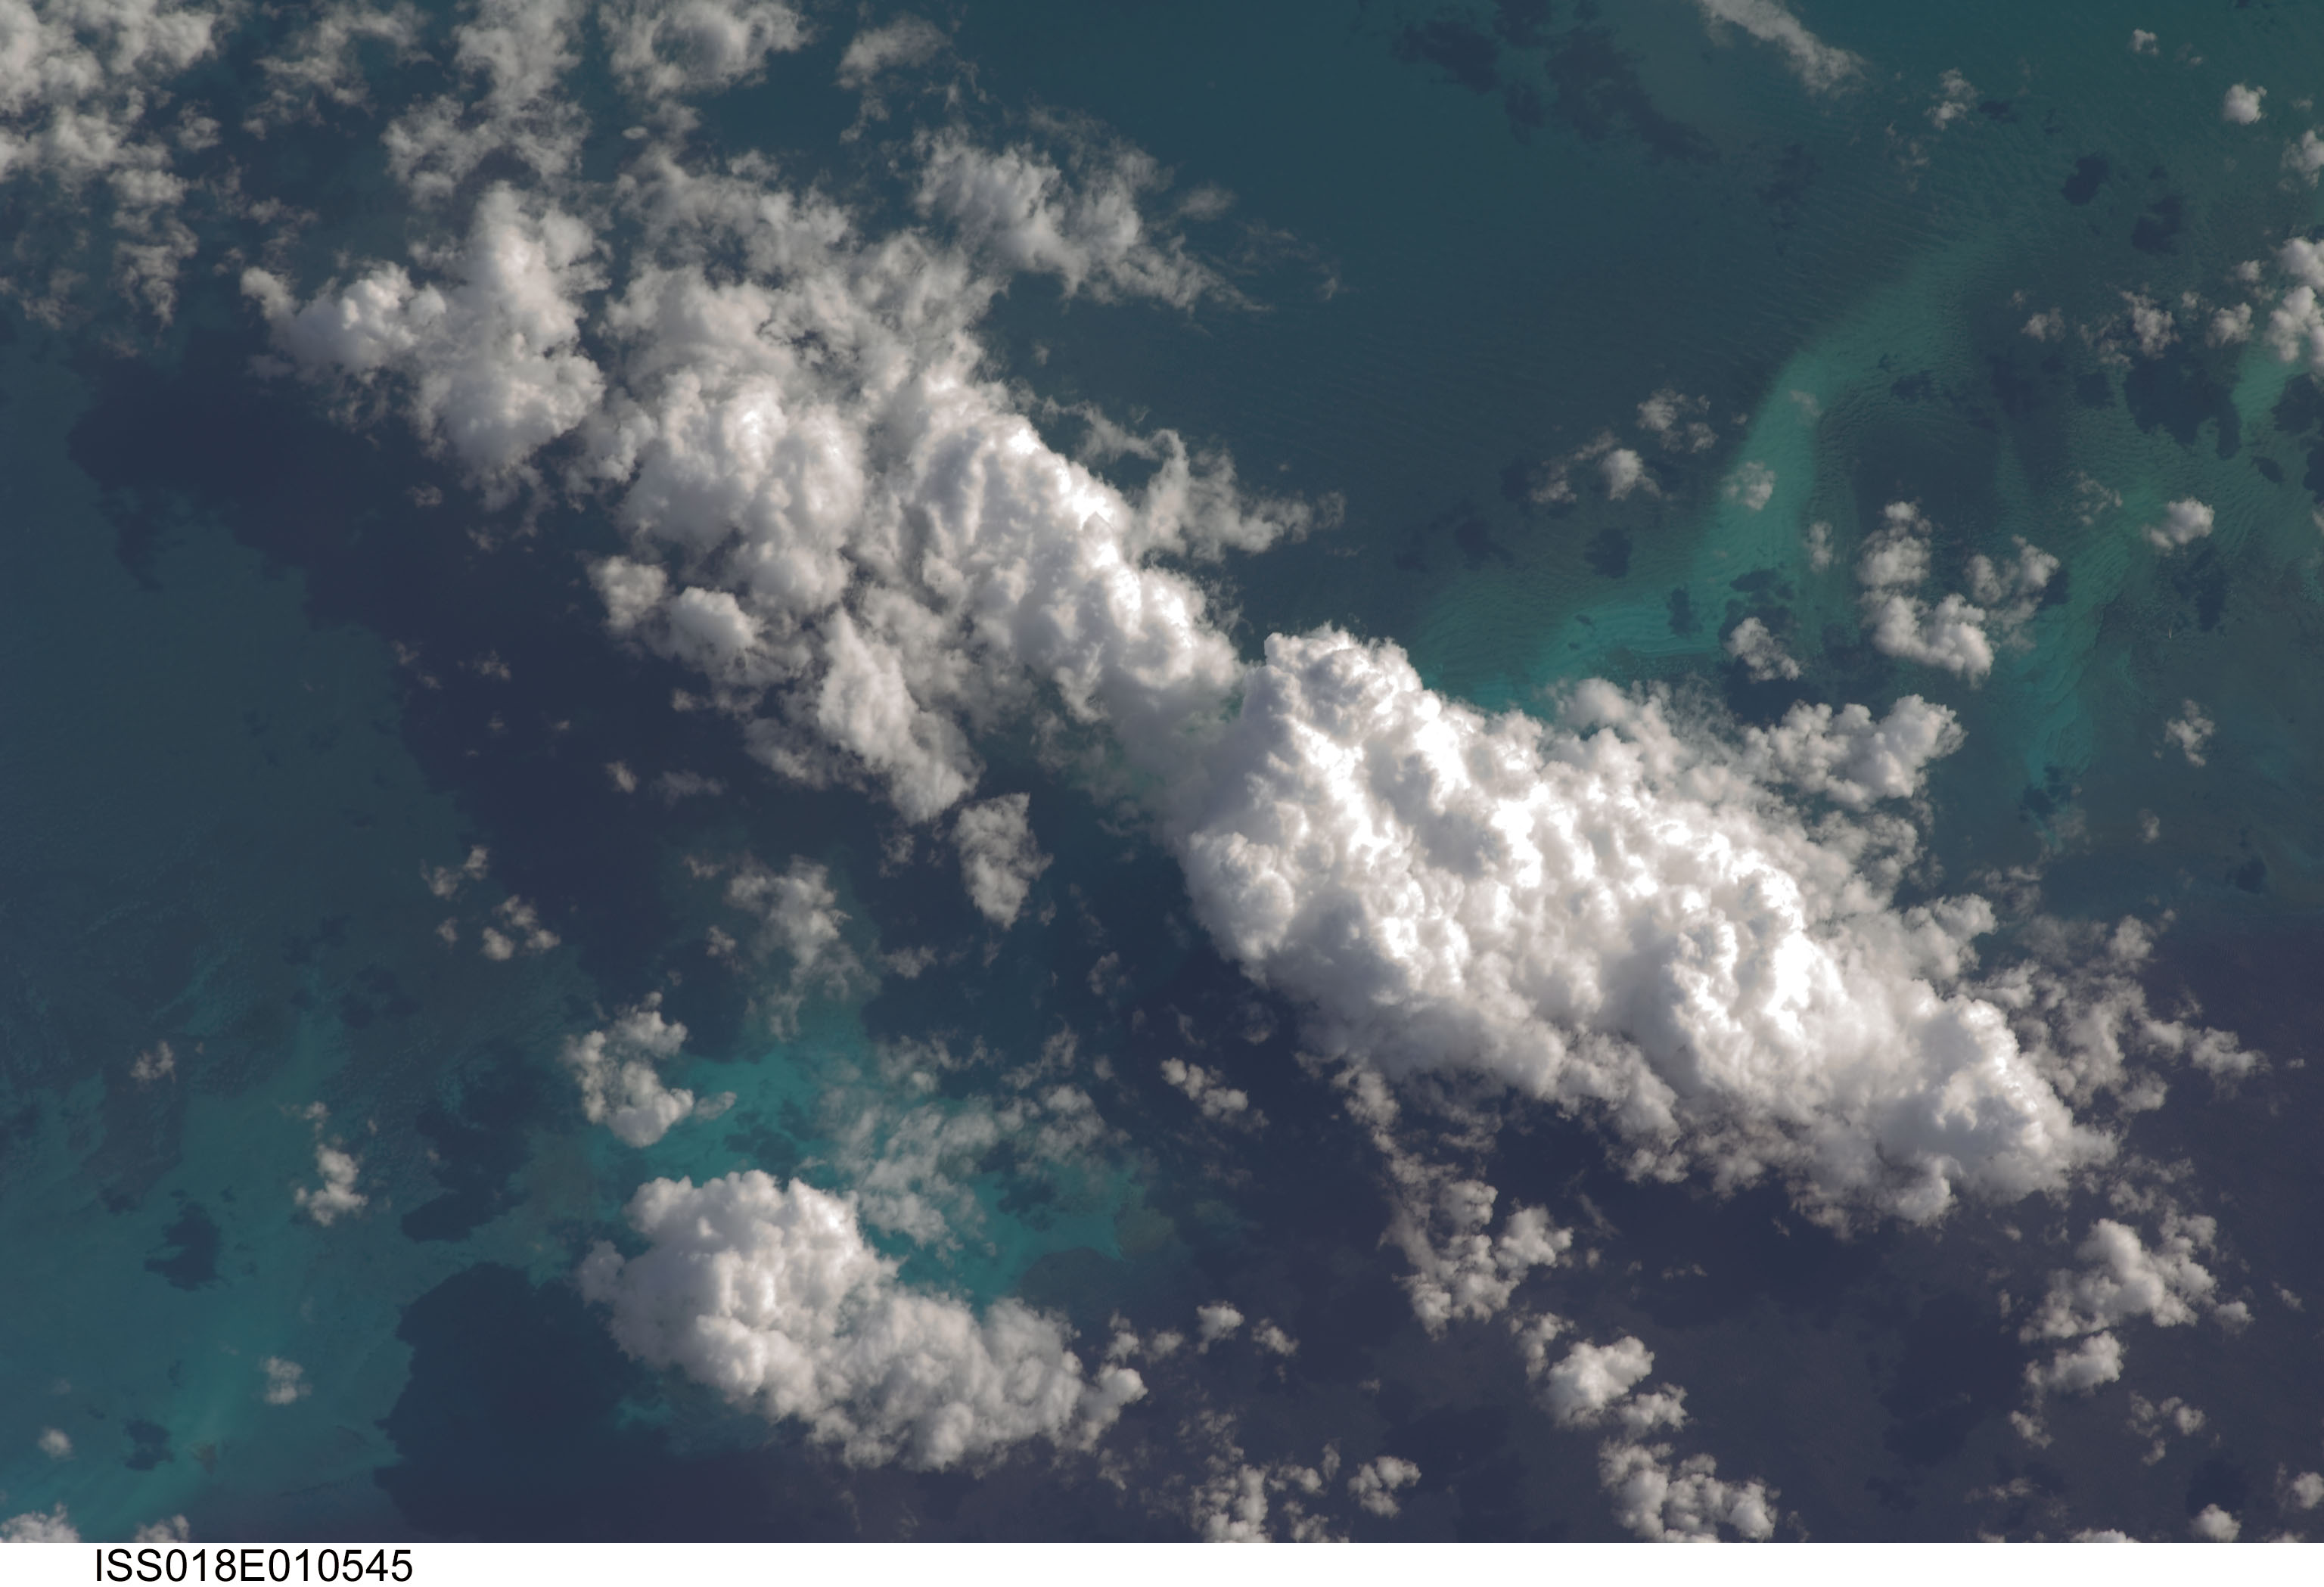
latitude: 27.0
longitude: -79.1
